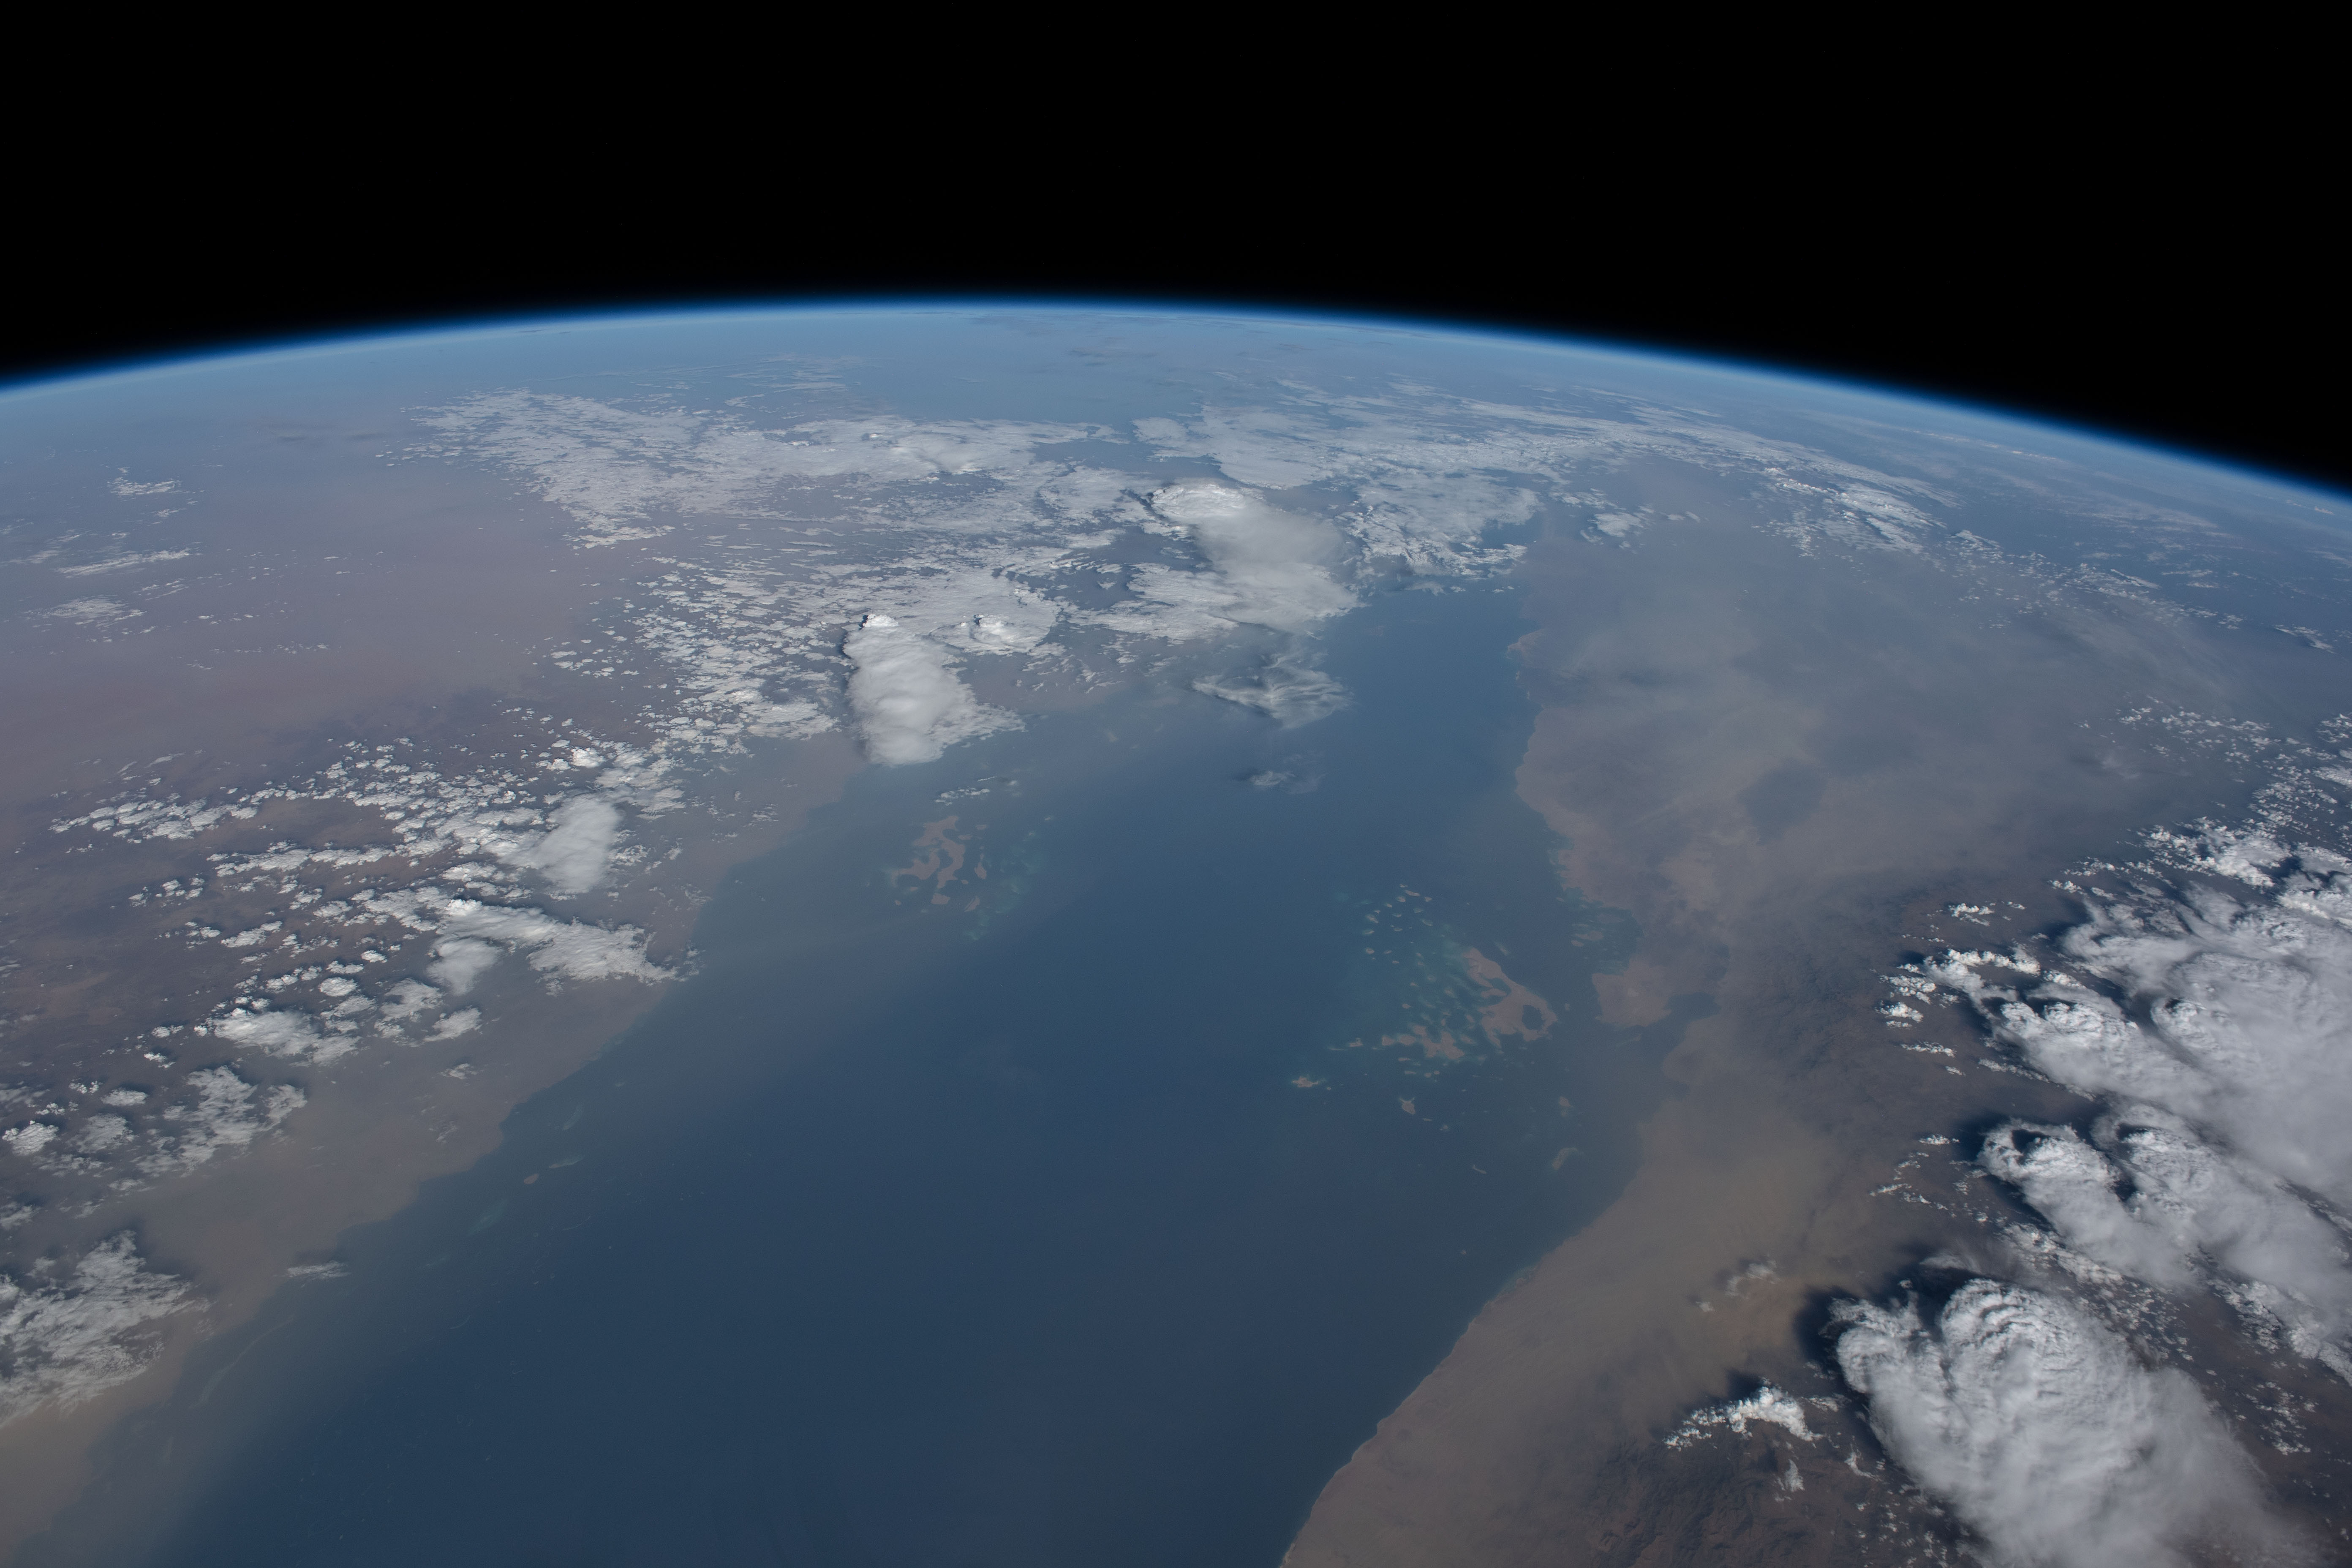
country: ERITREA
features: YEMEN, RED SEA, DAHLAK MARINE NATIONAL PARK, FARASAN ISLAND MARINE SANCTUARY, JAZIRAT JABAL ZAQAR, JABAL ALSABAYA, SAUDI ARABIA, EARTH LIMB
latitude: 16.5
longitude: 41.0
